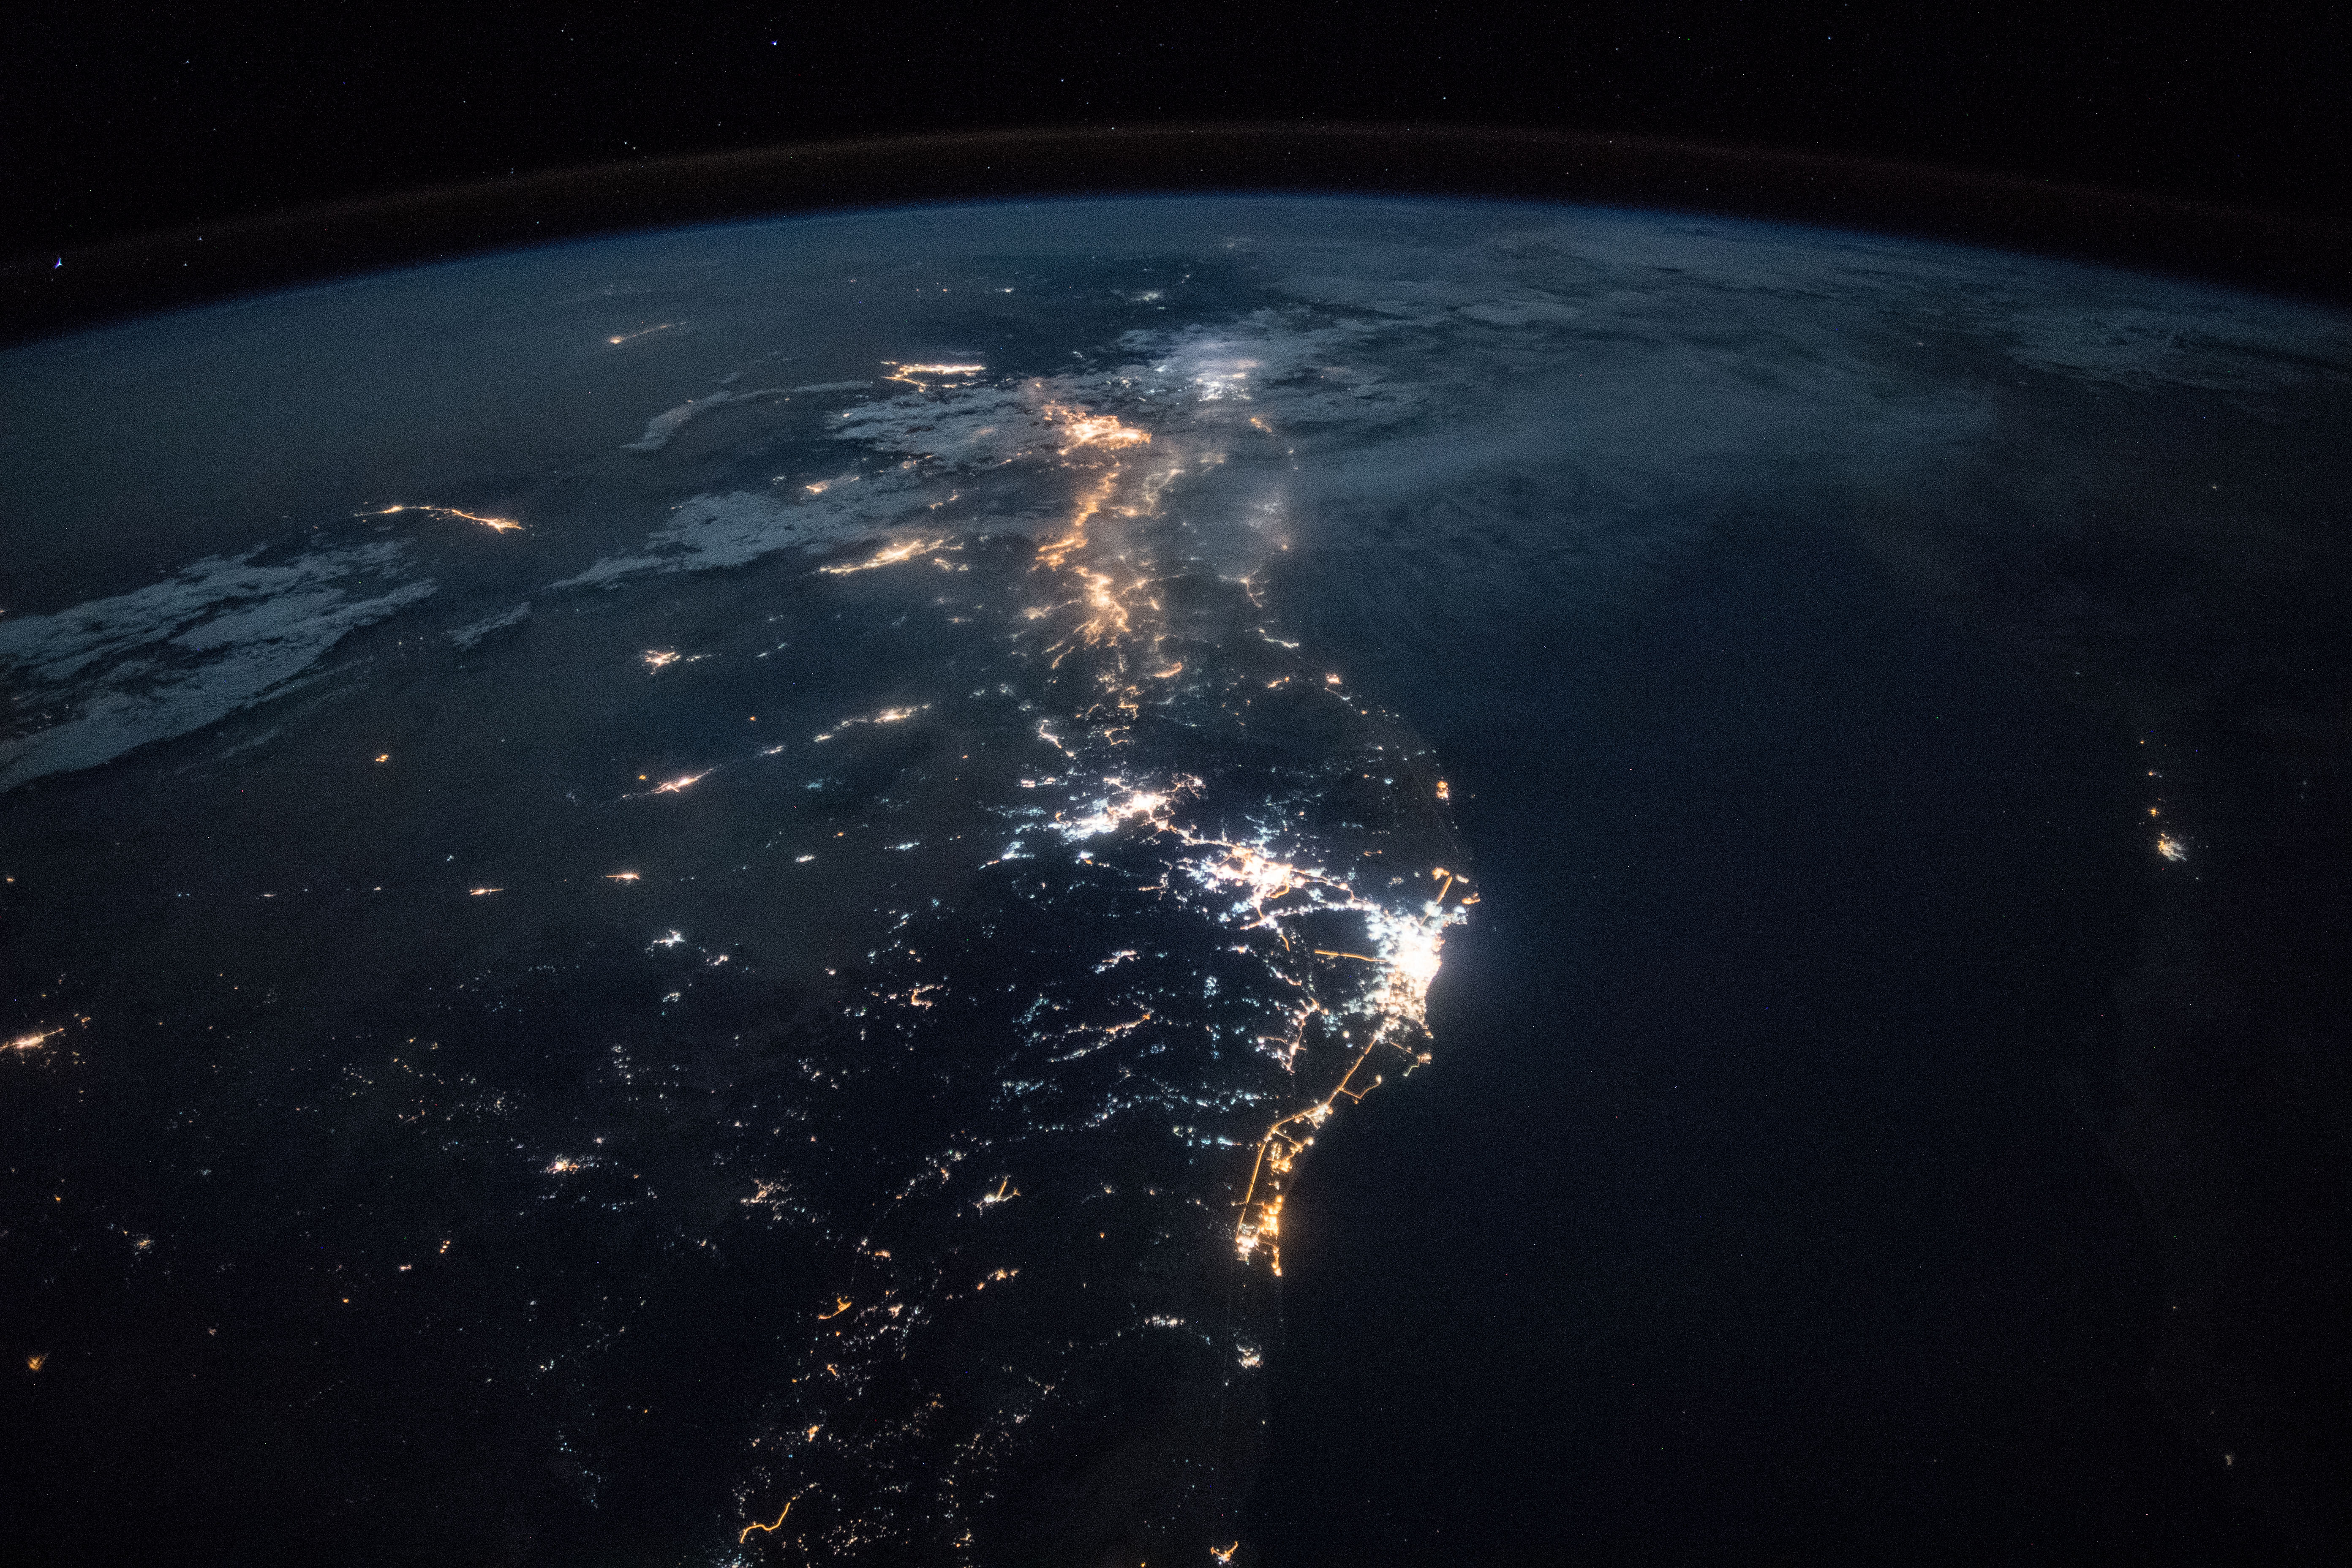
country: SAUDI ARABIA
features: SIGNAL HILL, PORT SUDAN, YANBU CITY, RED SEA, MEDINA CITY, JEDDAH CITY, NUBIAN DESERT, MECCA CITY, NIGHT, EARTH LIMB
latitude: 21.5
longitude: 39.5
